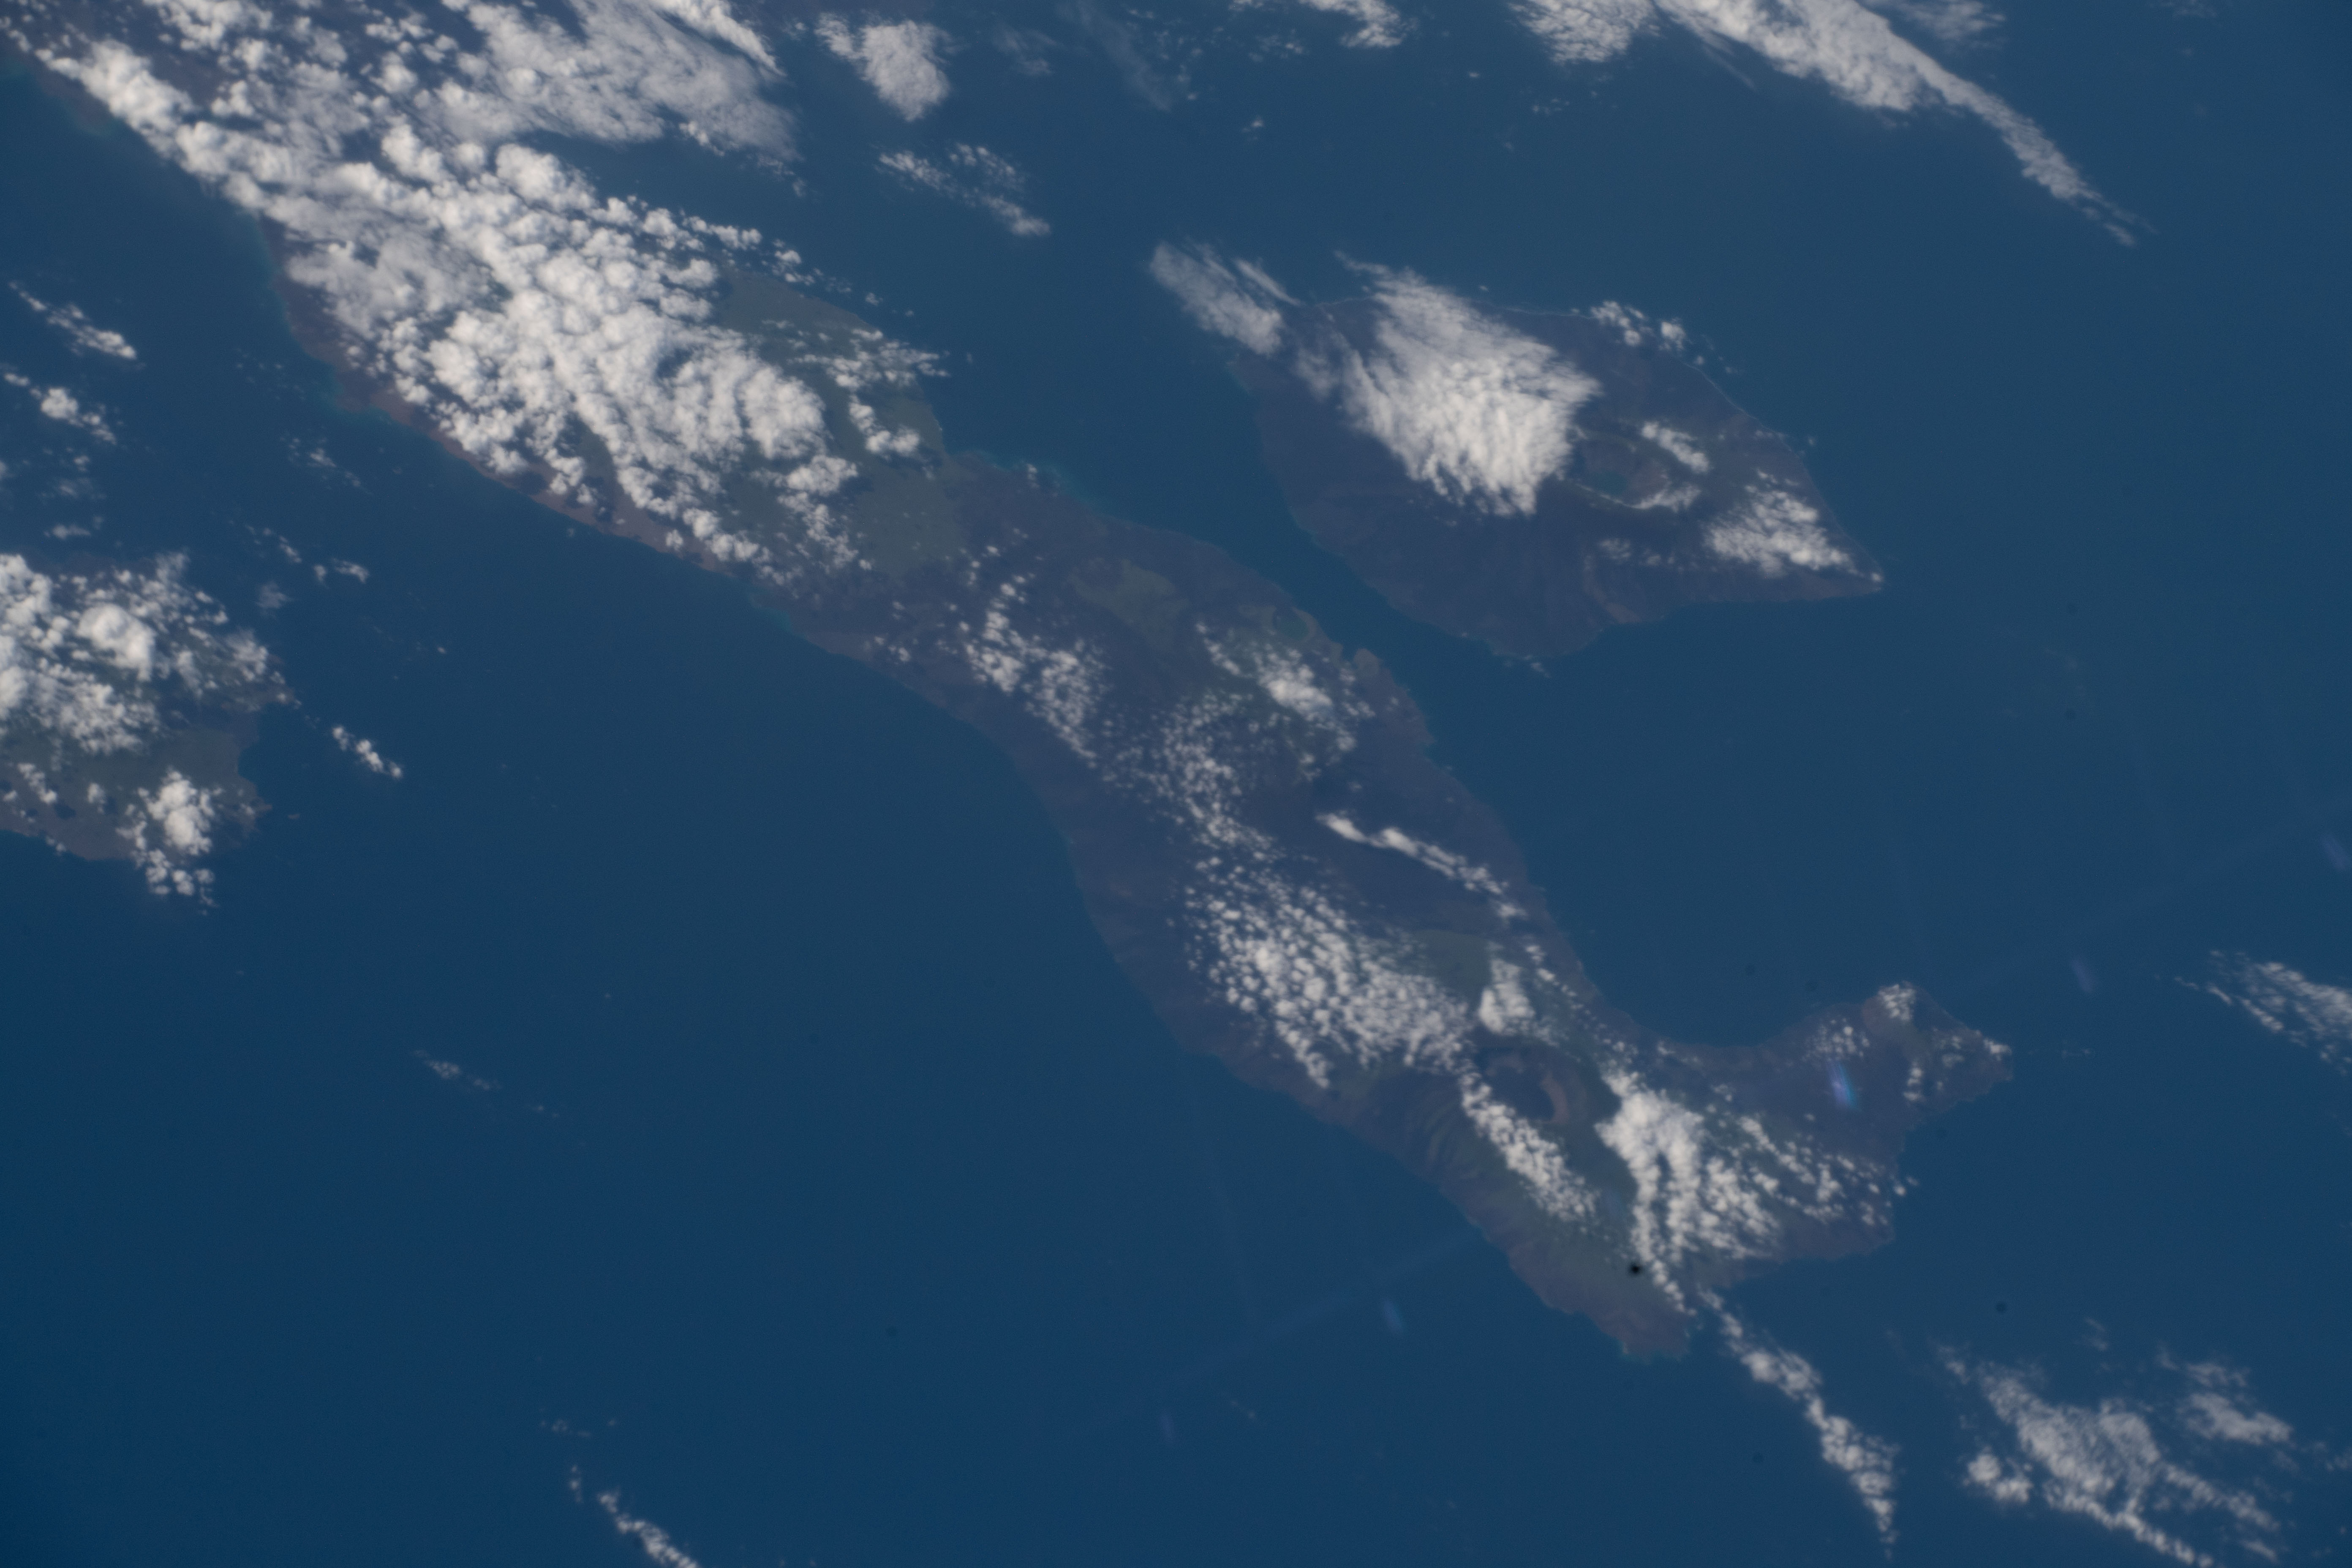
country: GALAPAGOS ISLANDS
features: BAHIA URVINA, ISLA FERNANDINA, VOLCAN WOLF
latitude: -0.2
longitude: -91.2
